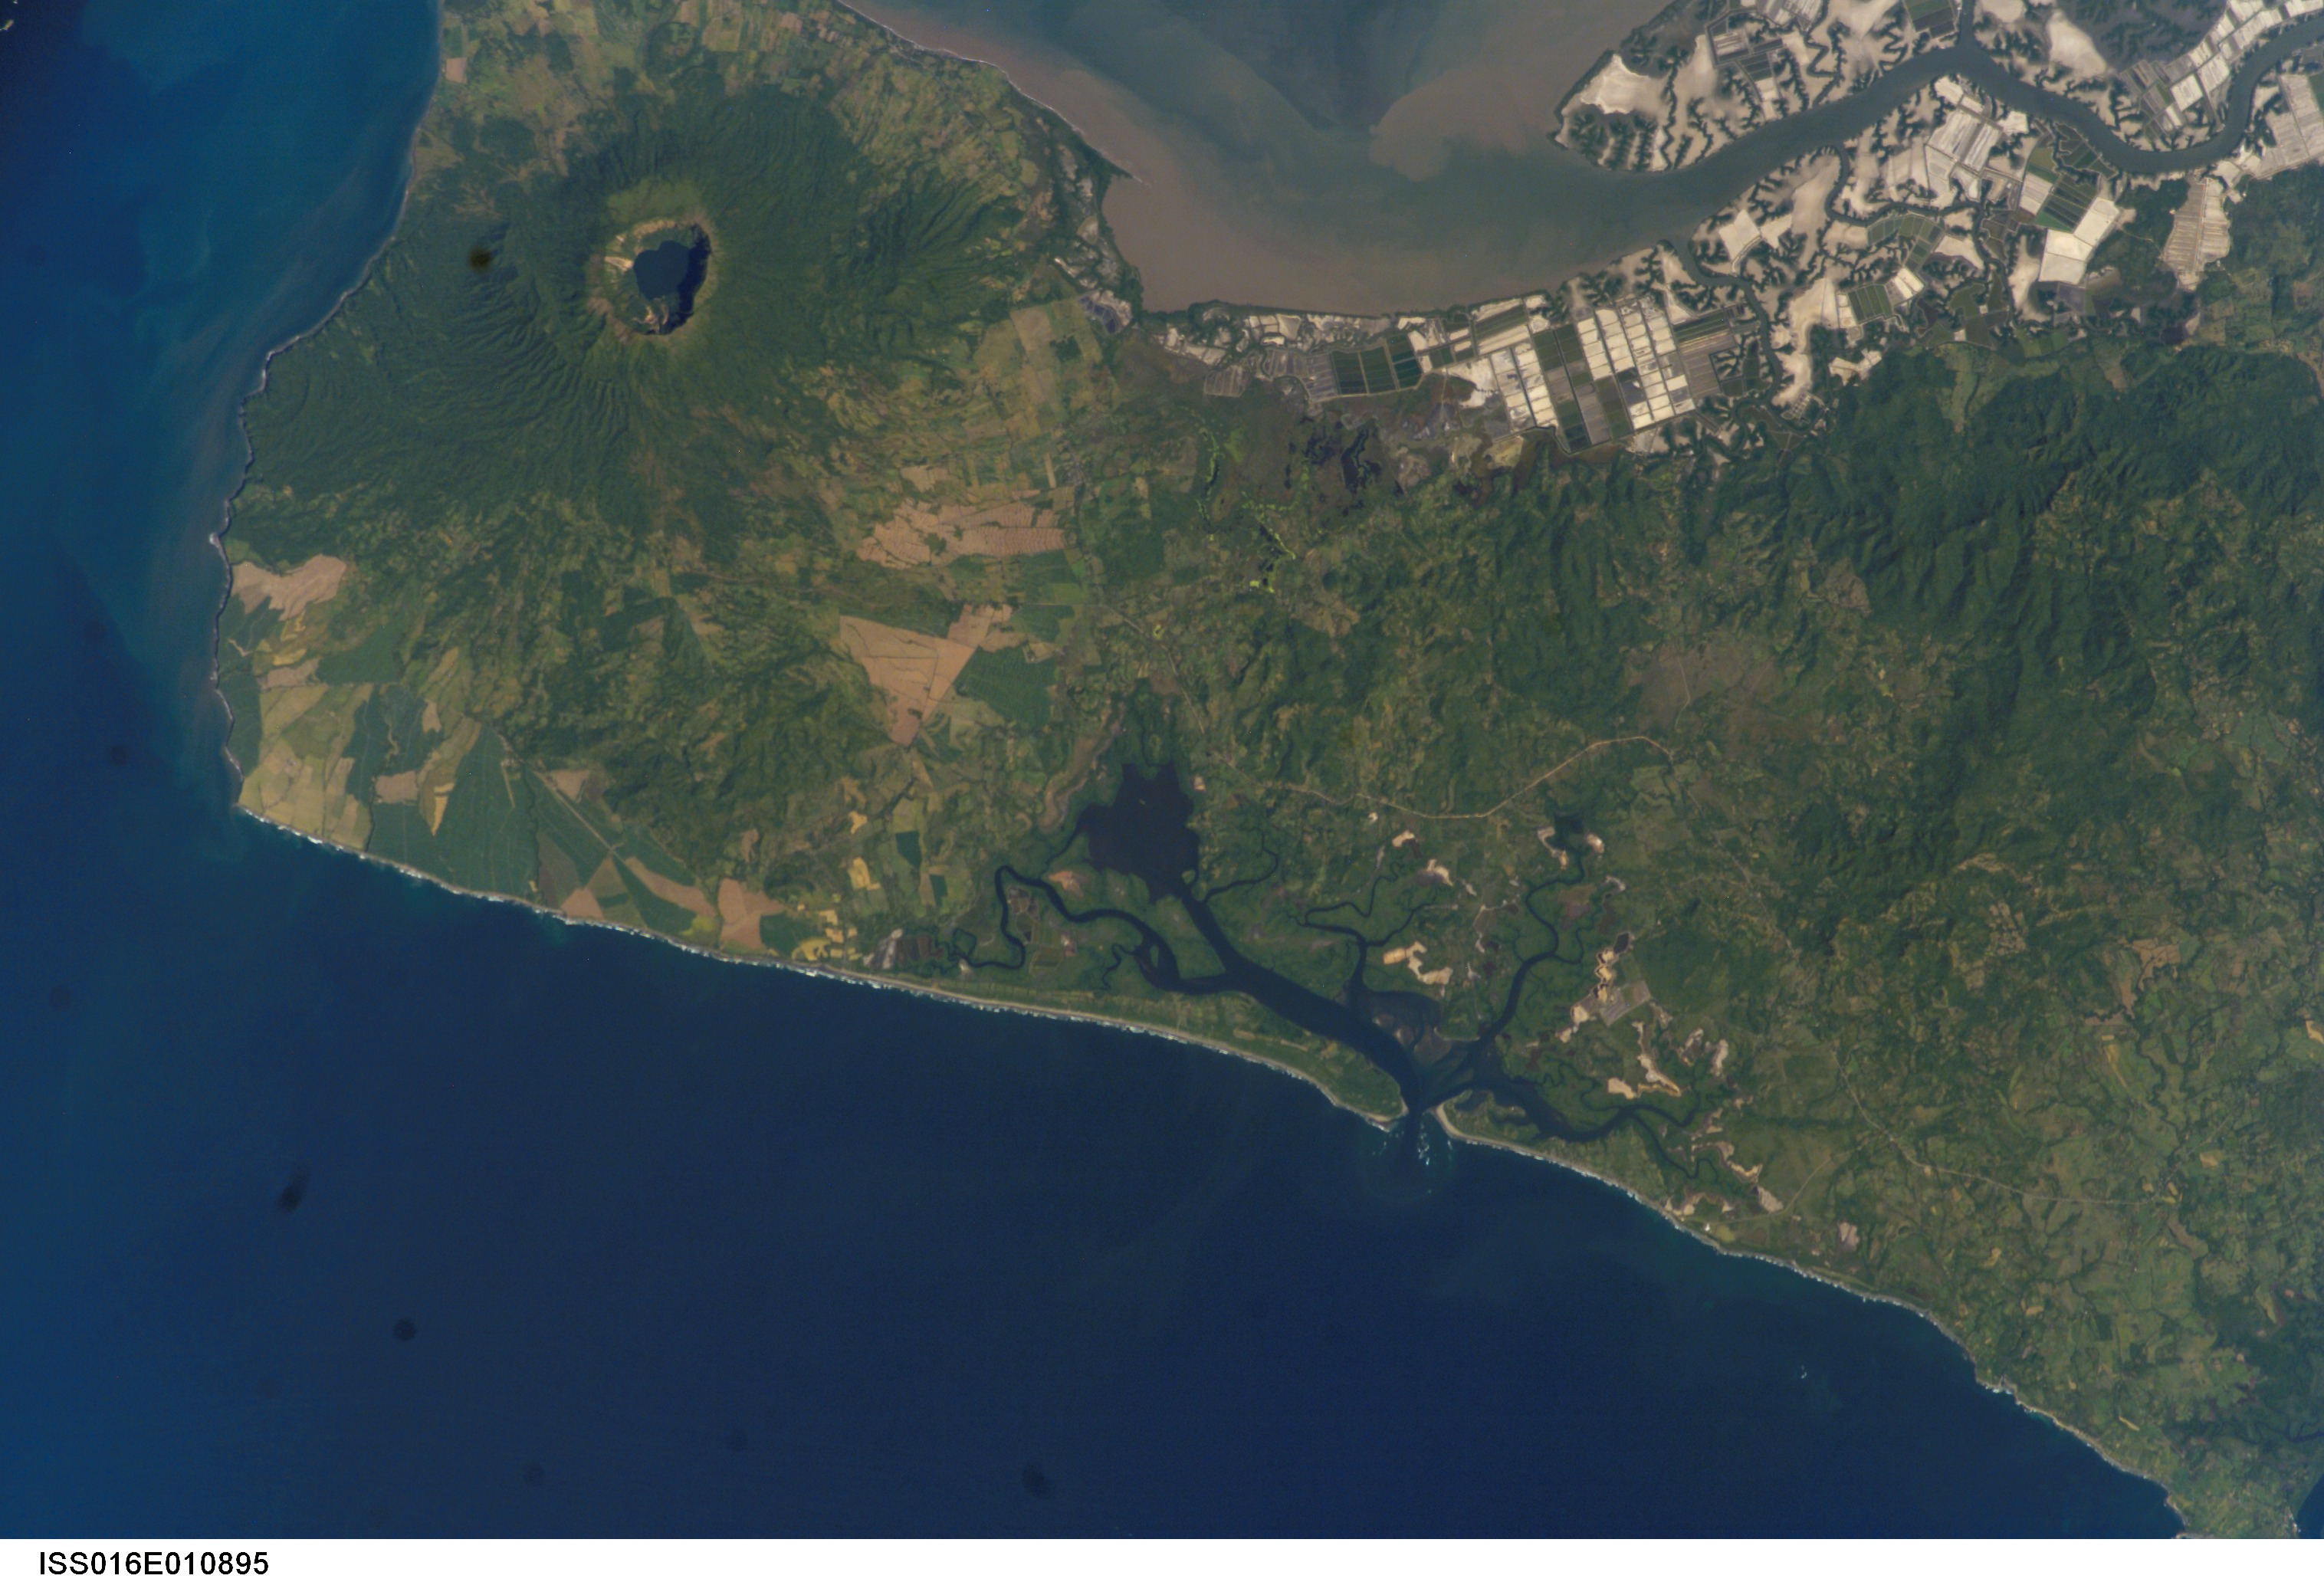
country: NICARAGUA
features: COSIGUINA VOL., COAST, AGR.
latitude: 13.0
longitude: -87.5
